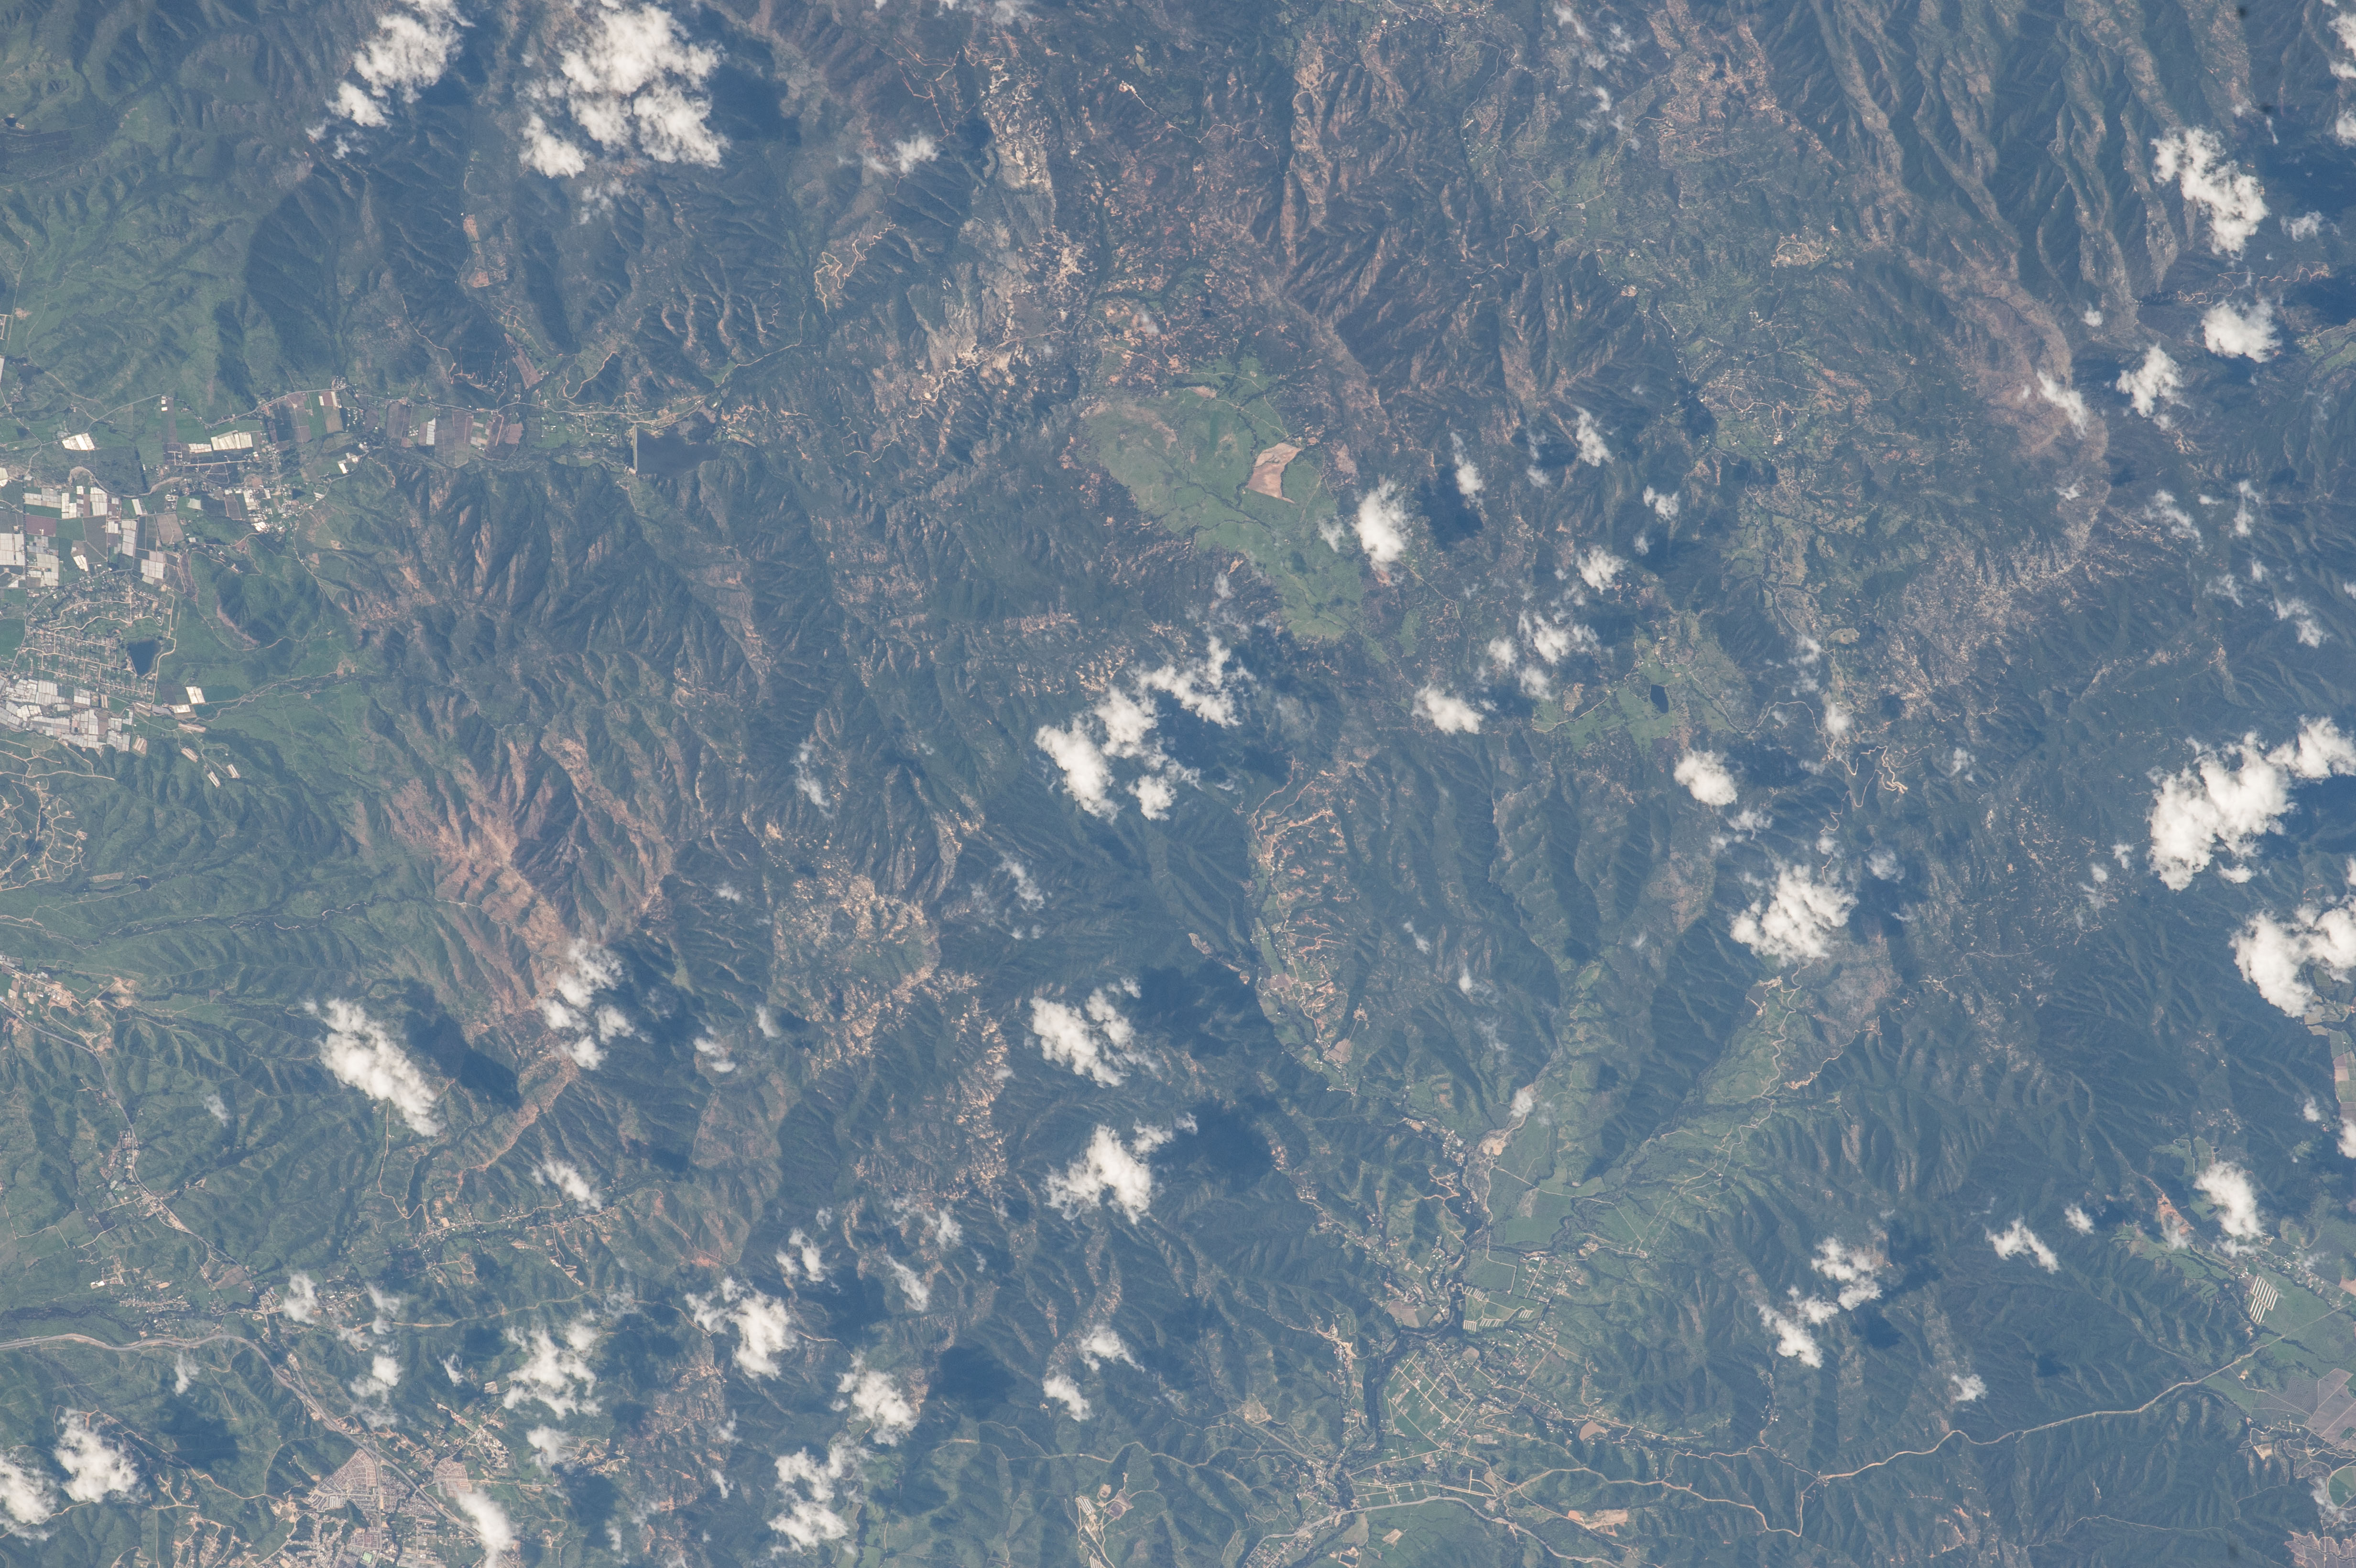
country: CHILE
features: MARGAMARGA R. V., LOS QUILLAYES, HILLS, FOR., AGR., ROADS, DRAINAGE
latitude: -33.1
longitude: -71.3
